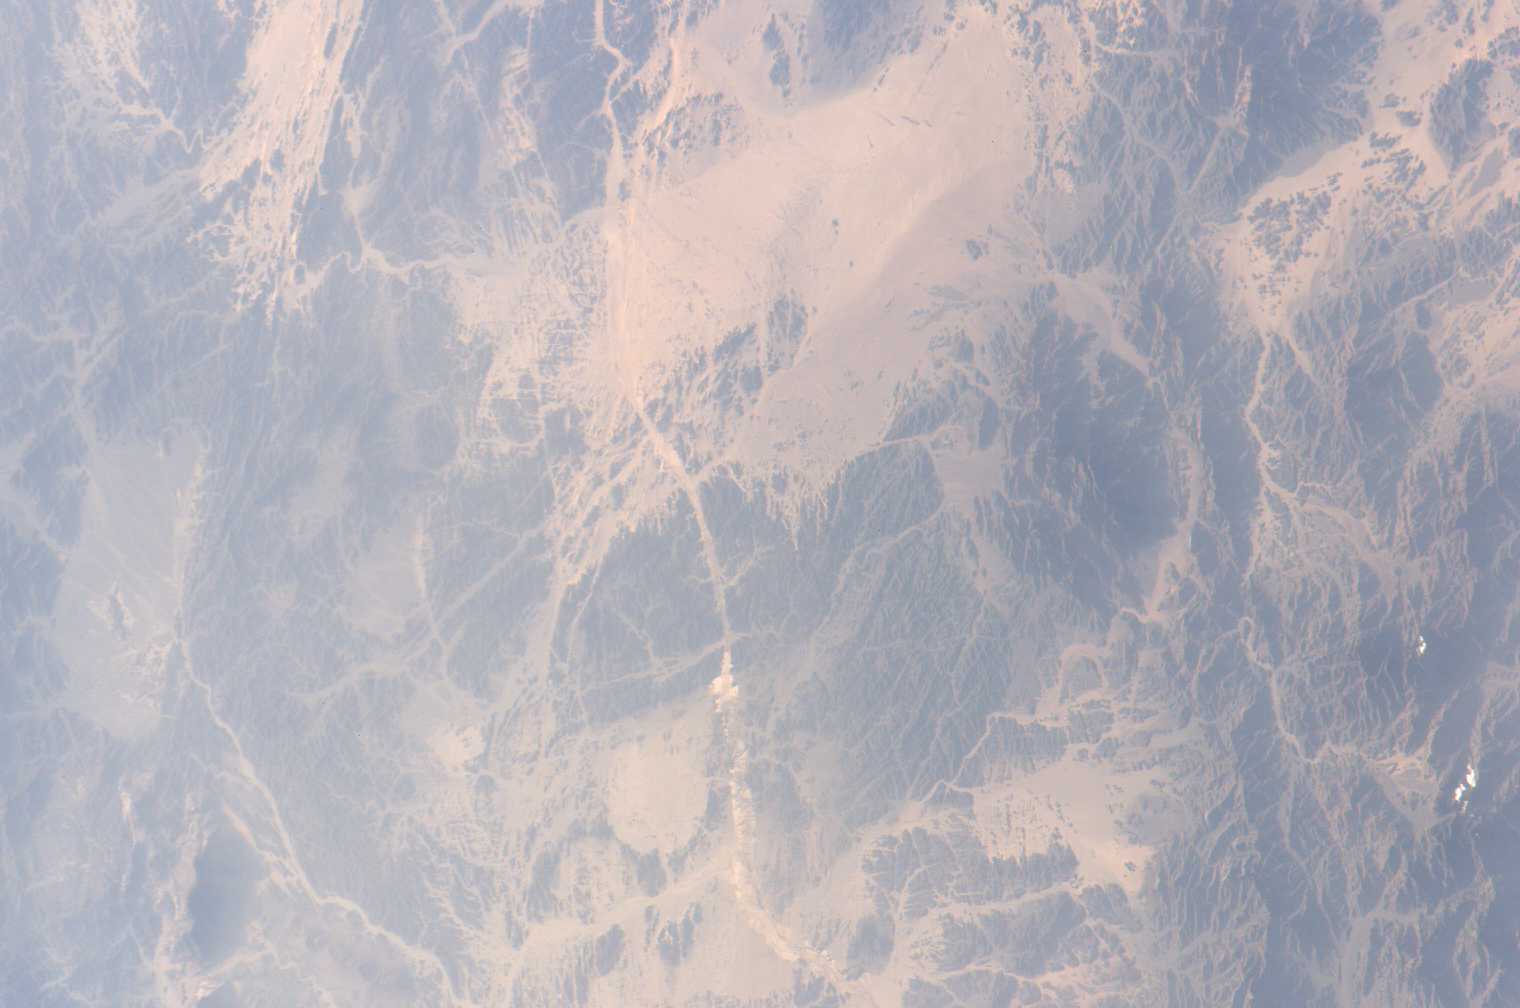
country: EGYPT
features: WADI ODIB, COASTAL DESERT
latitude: 22.0
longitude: 36.0
